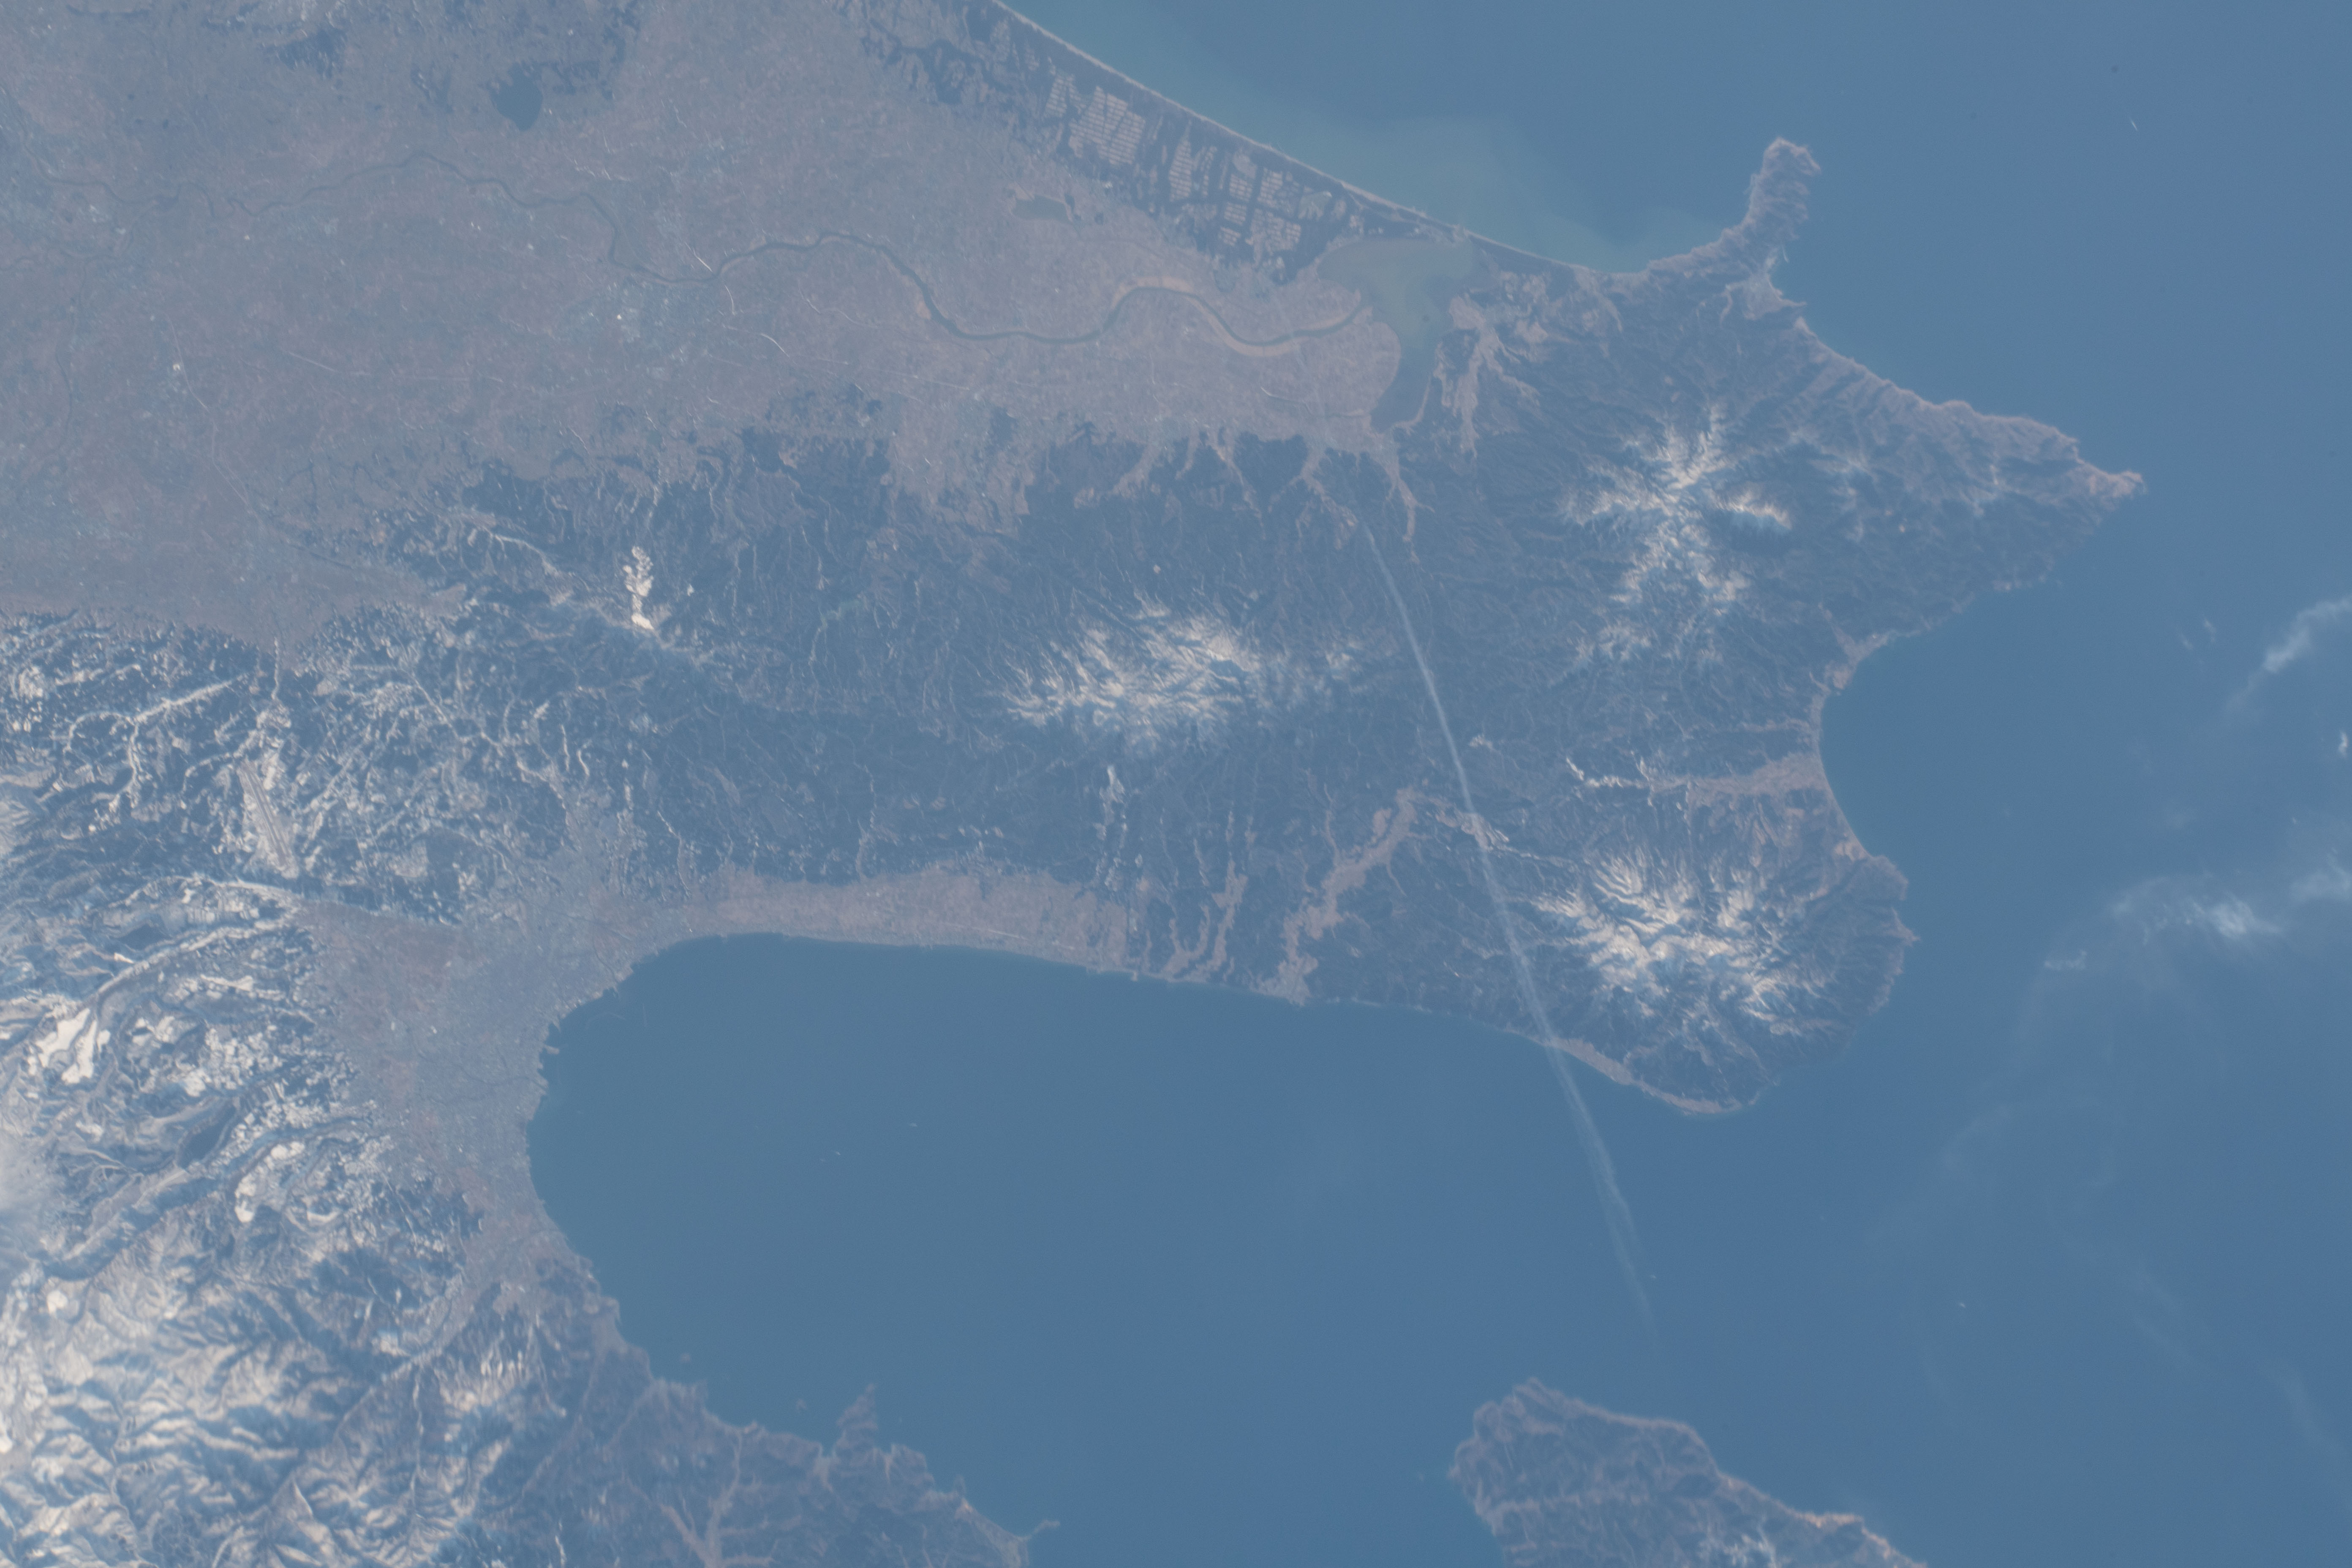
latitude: 41.0
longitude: 140.6
